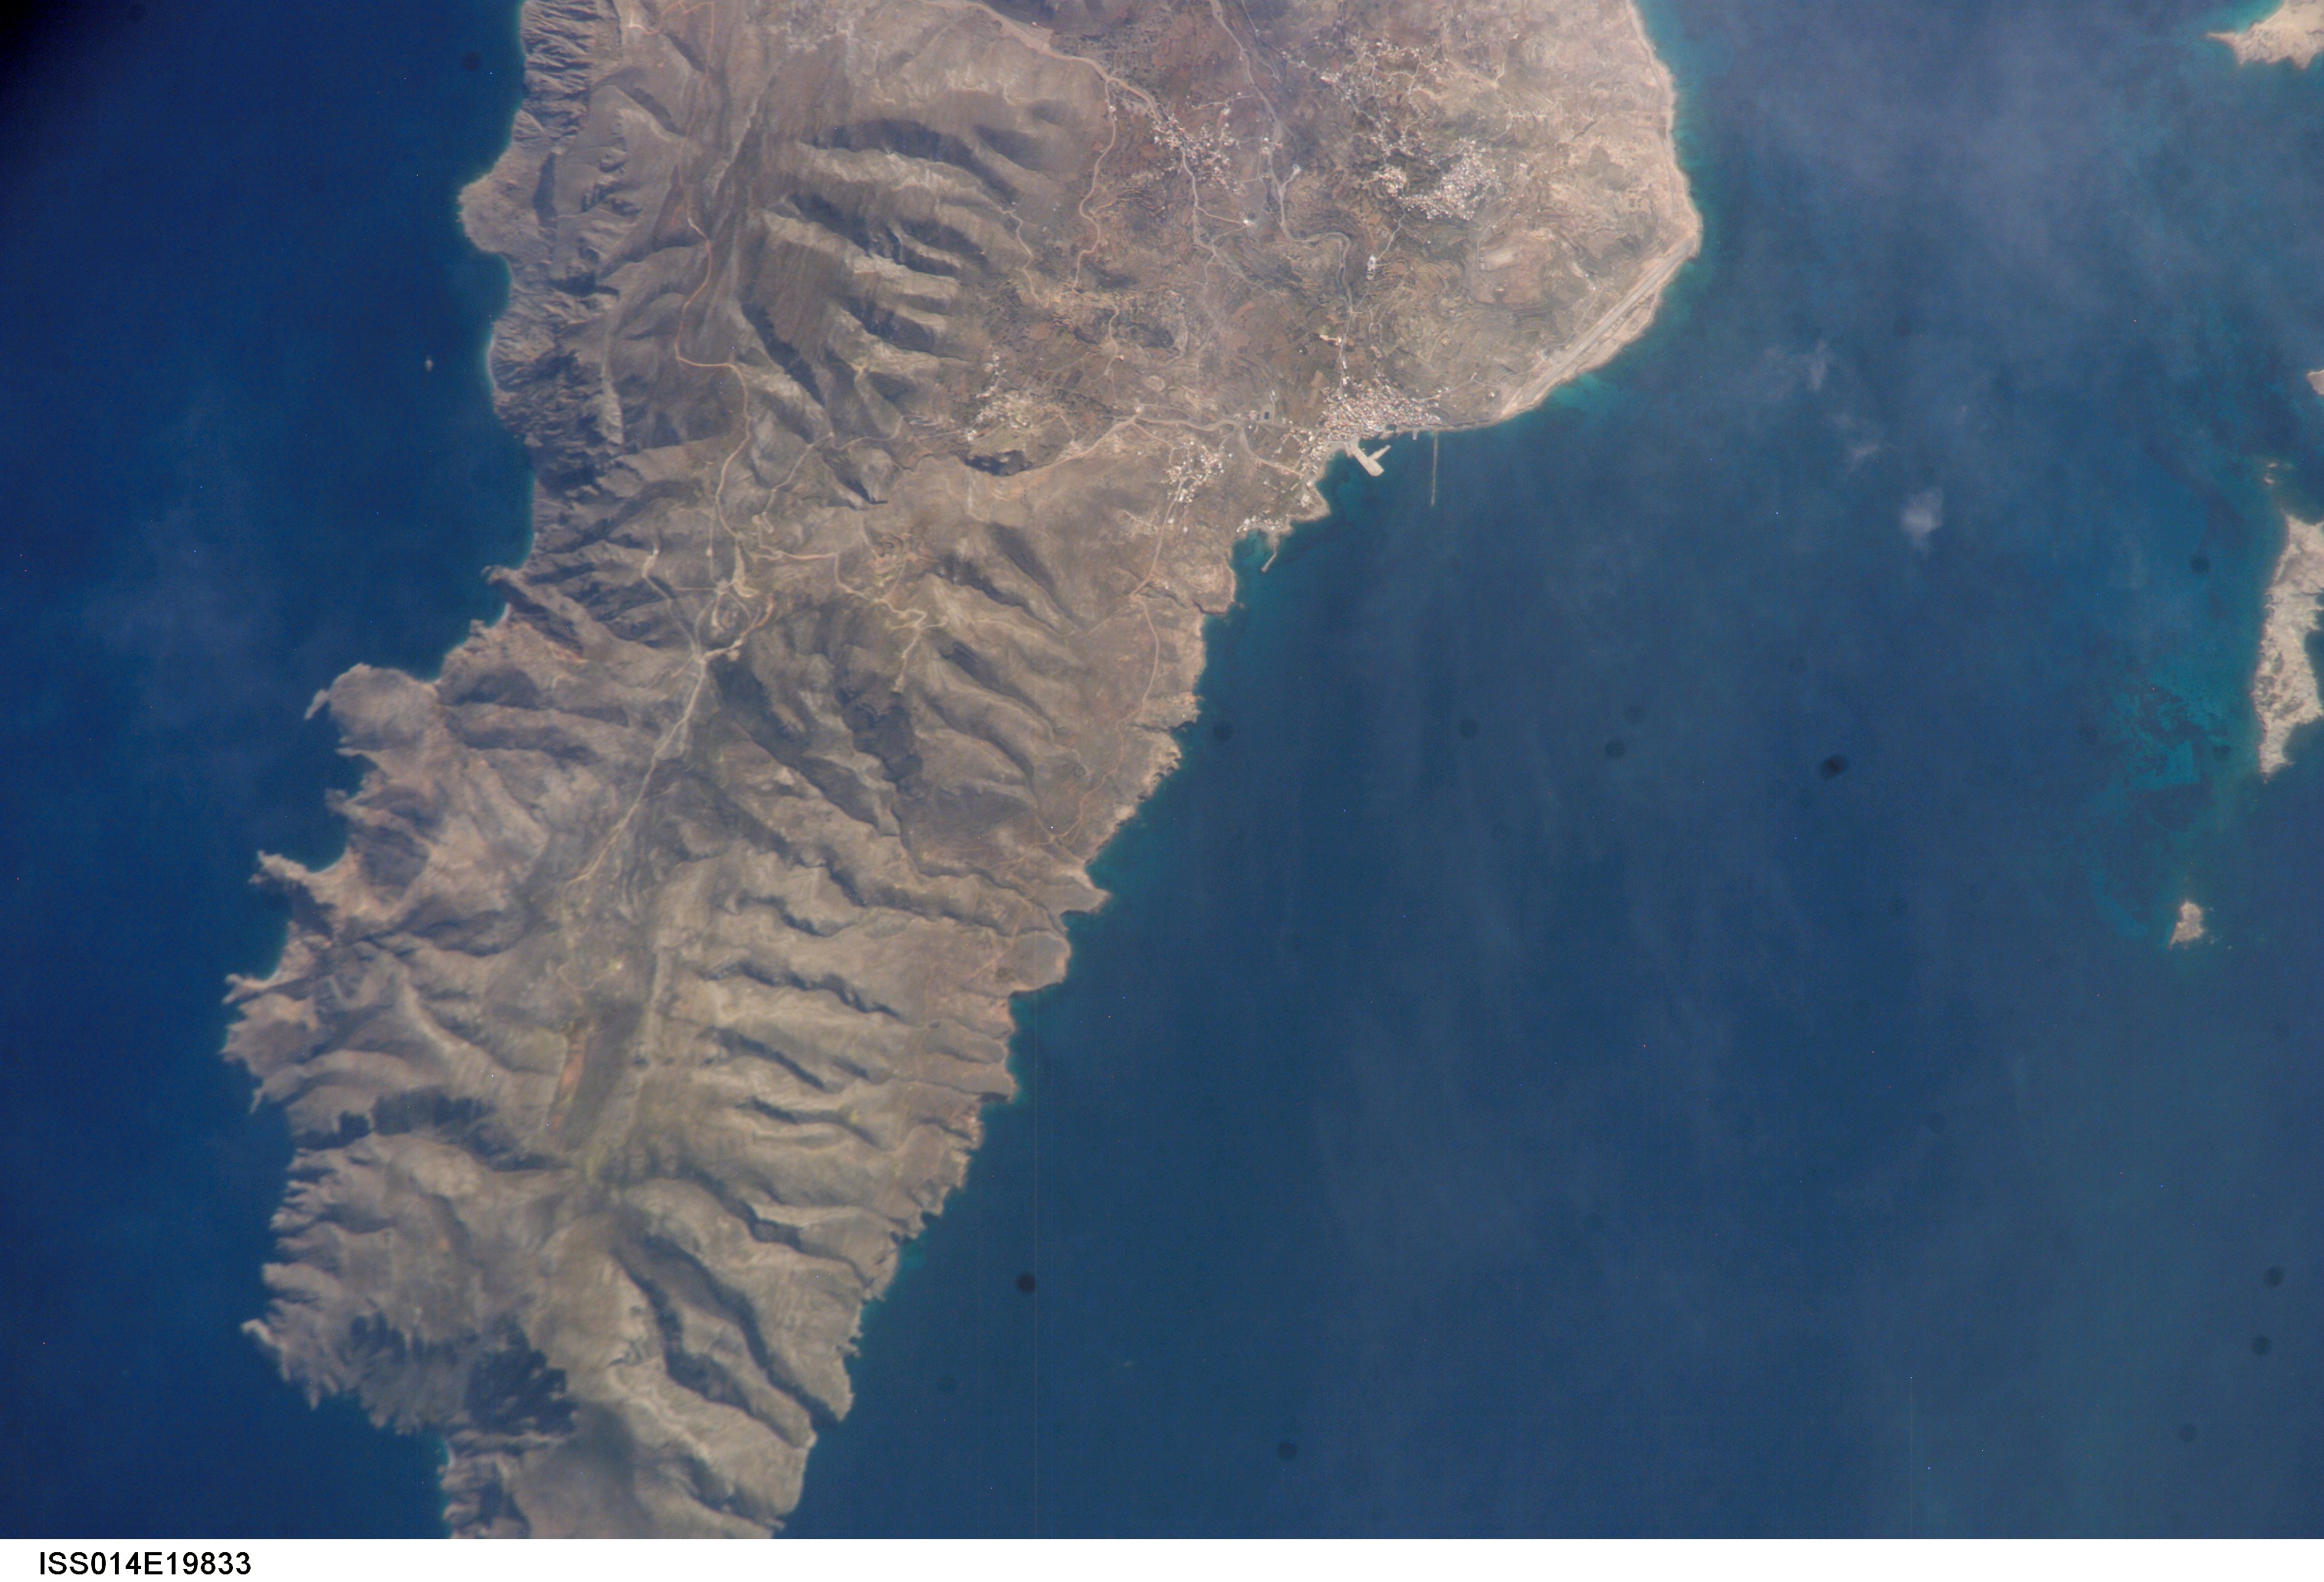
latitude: 35.4
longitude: 27.0
